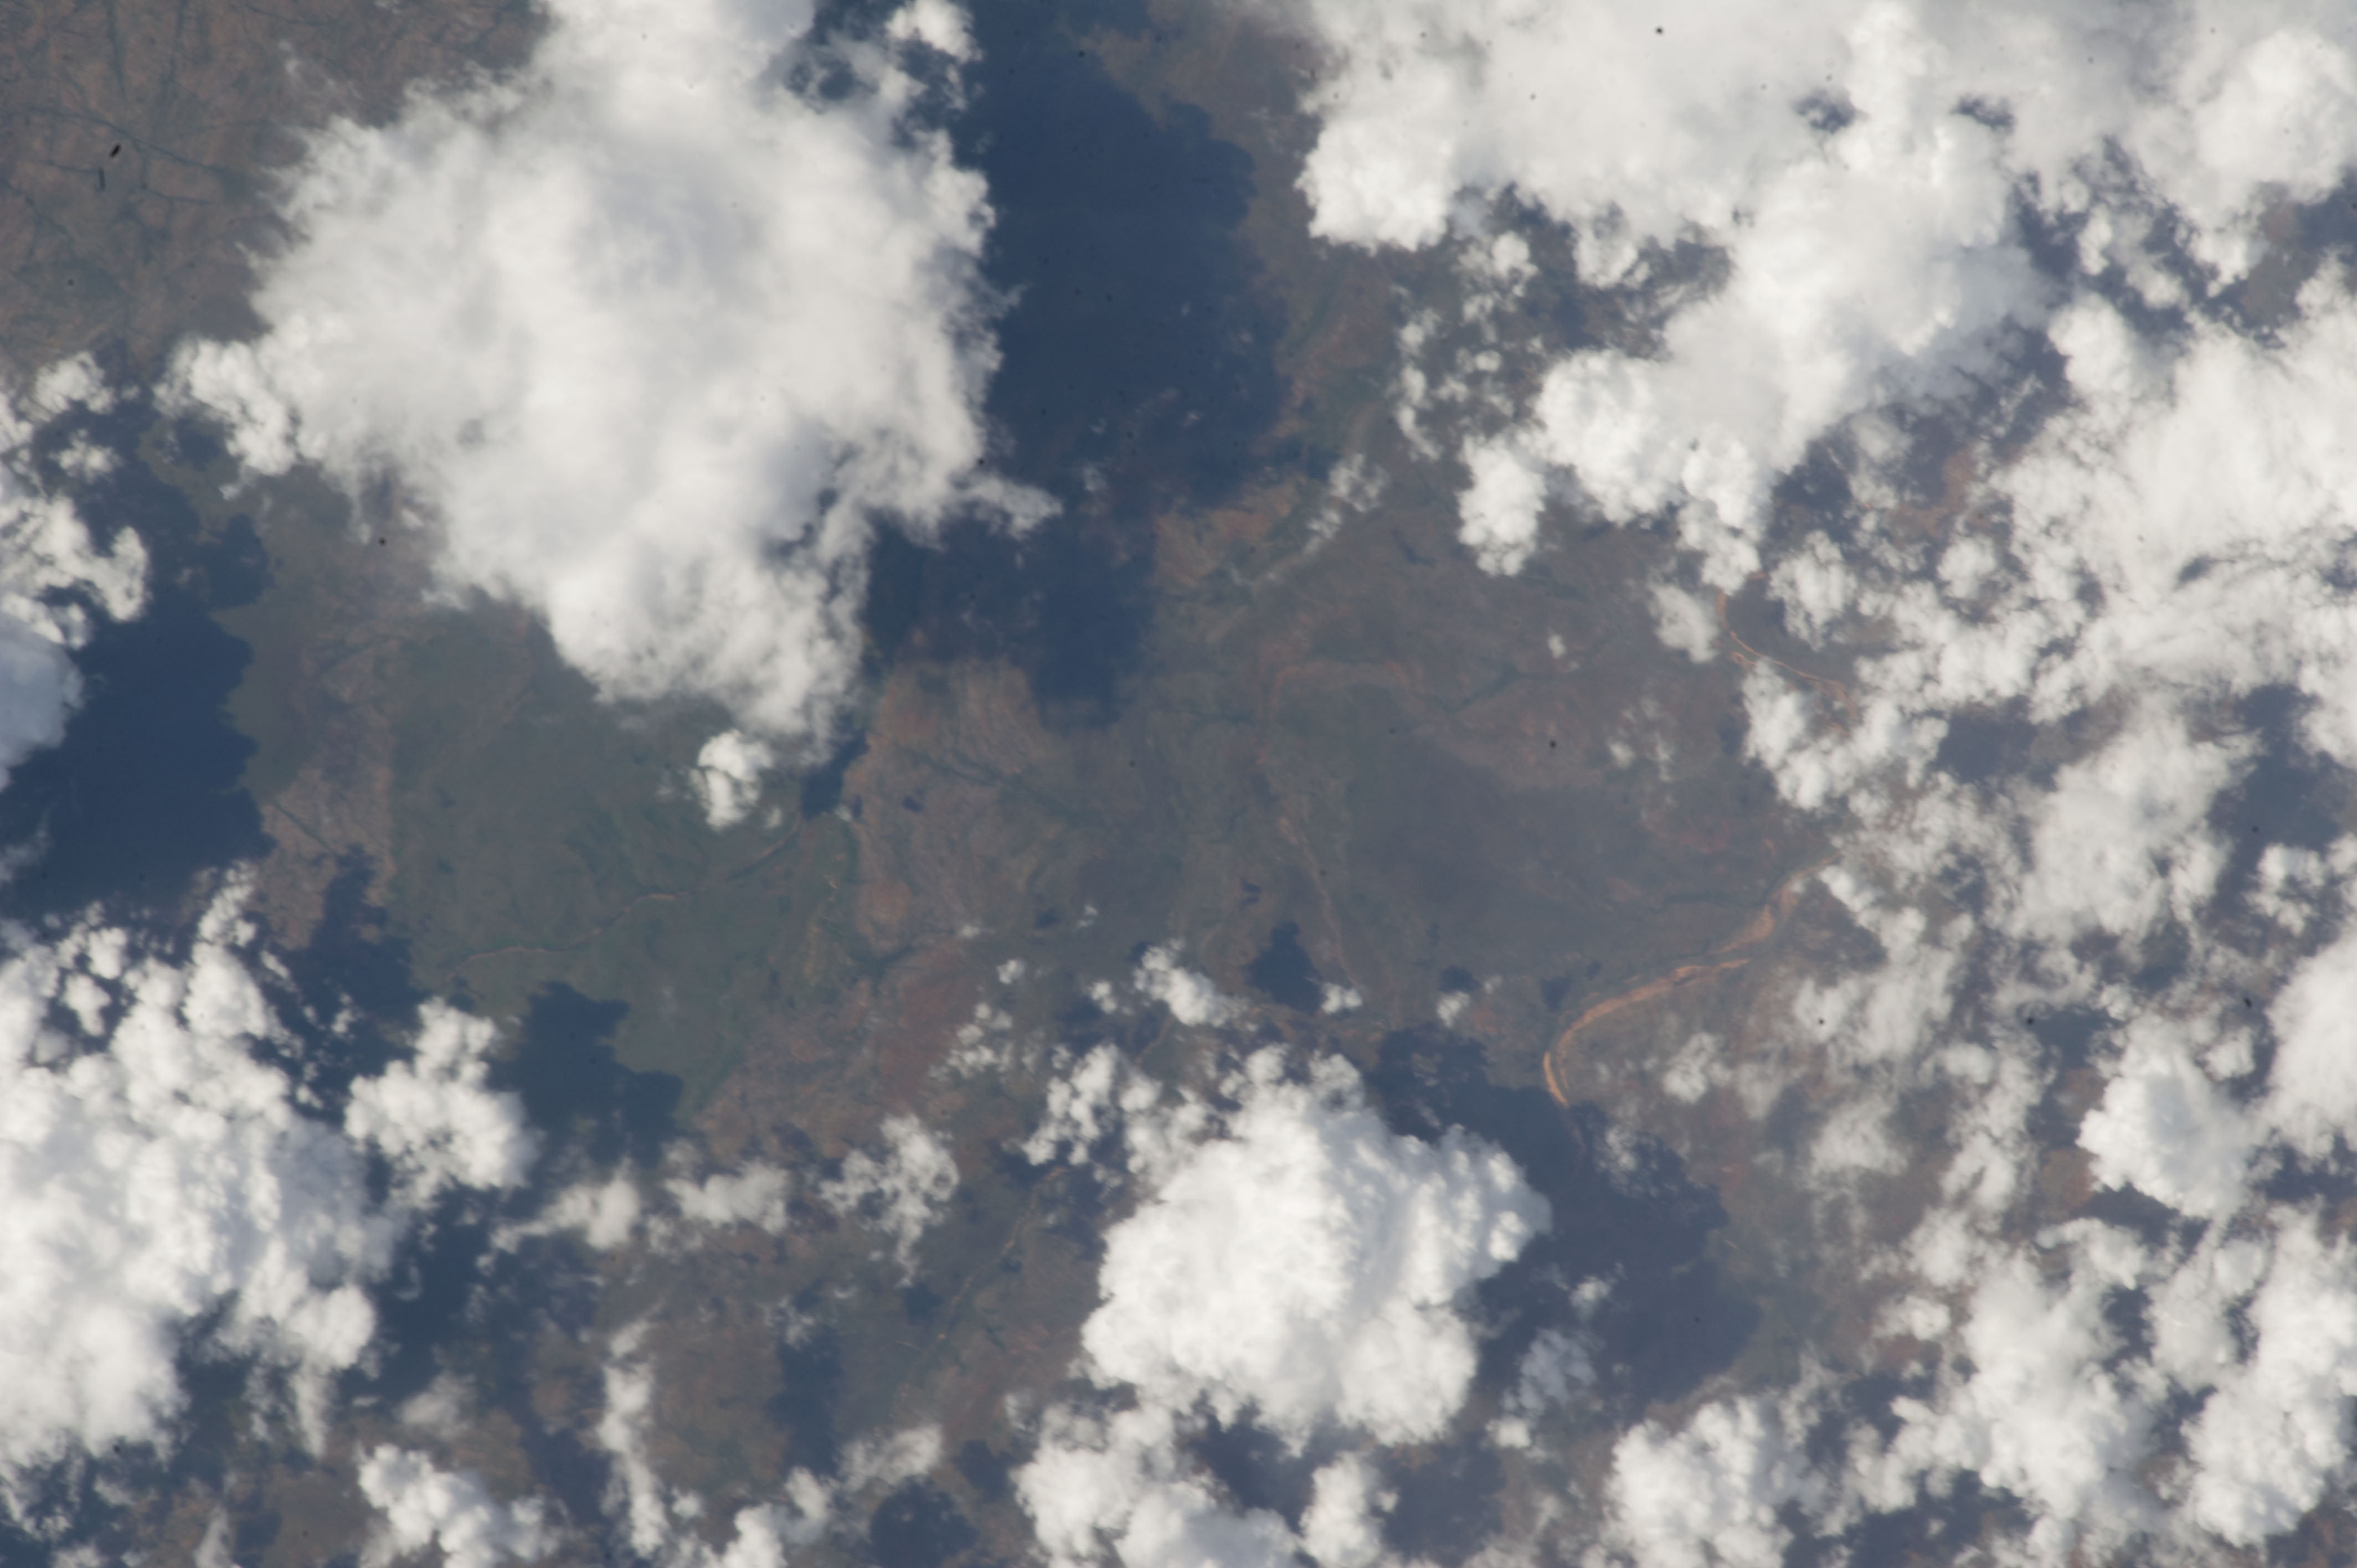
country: AUSTRALIA-WA
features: DRYSDALE RIVER, GORGE, CARSON ESCARPMENT, CARSON RIVER
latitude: -15.0
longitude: 127.0
